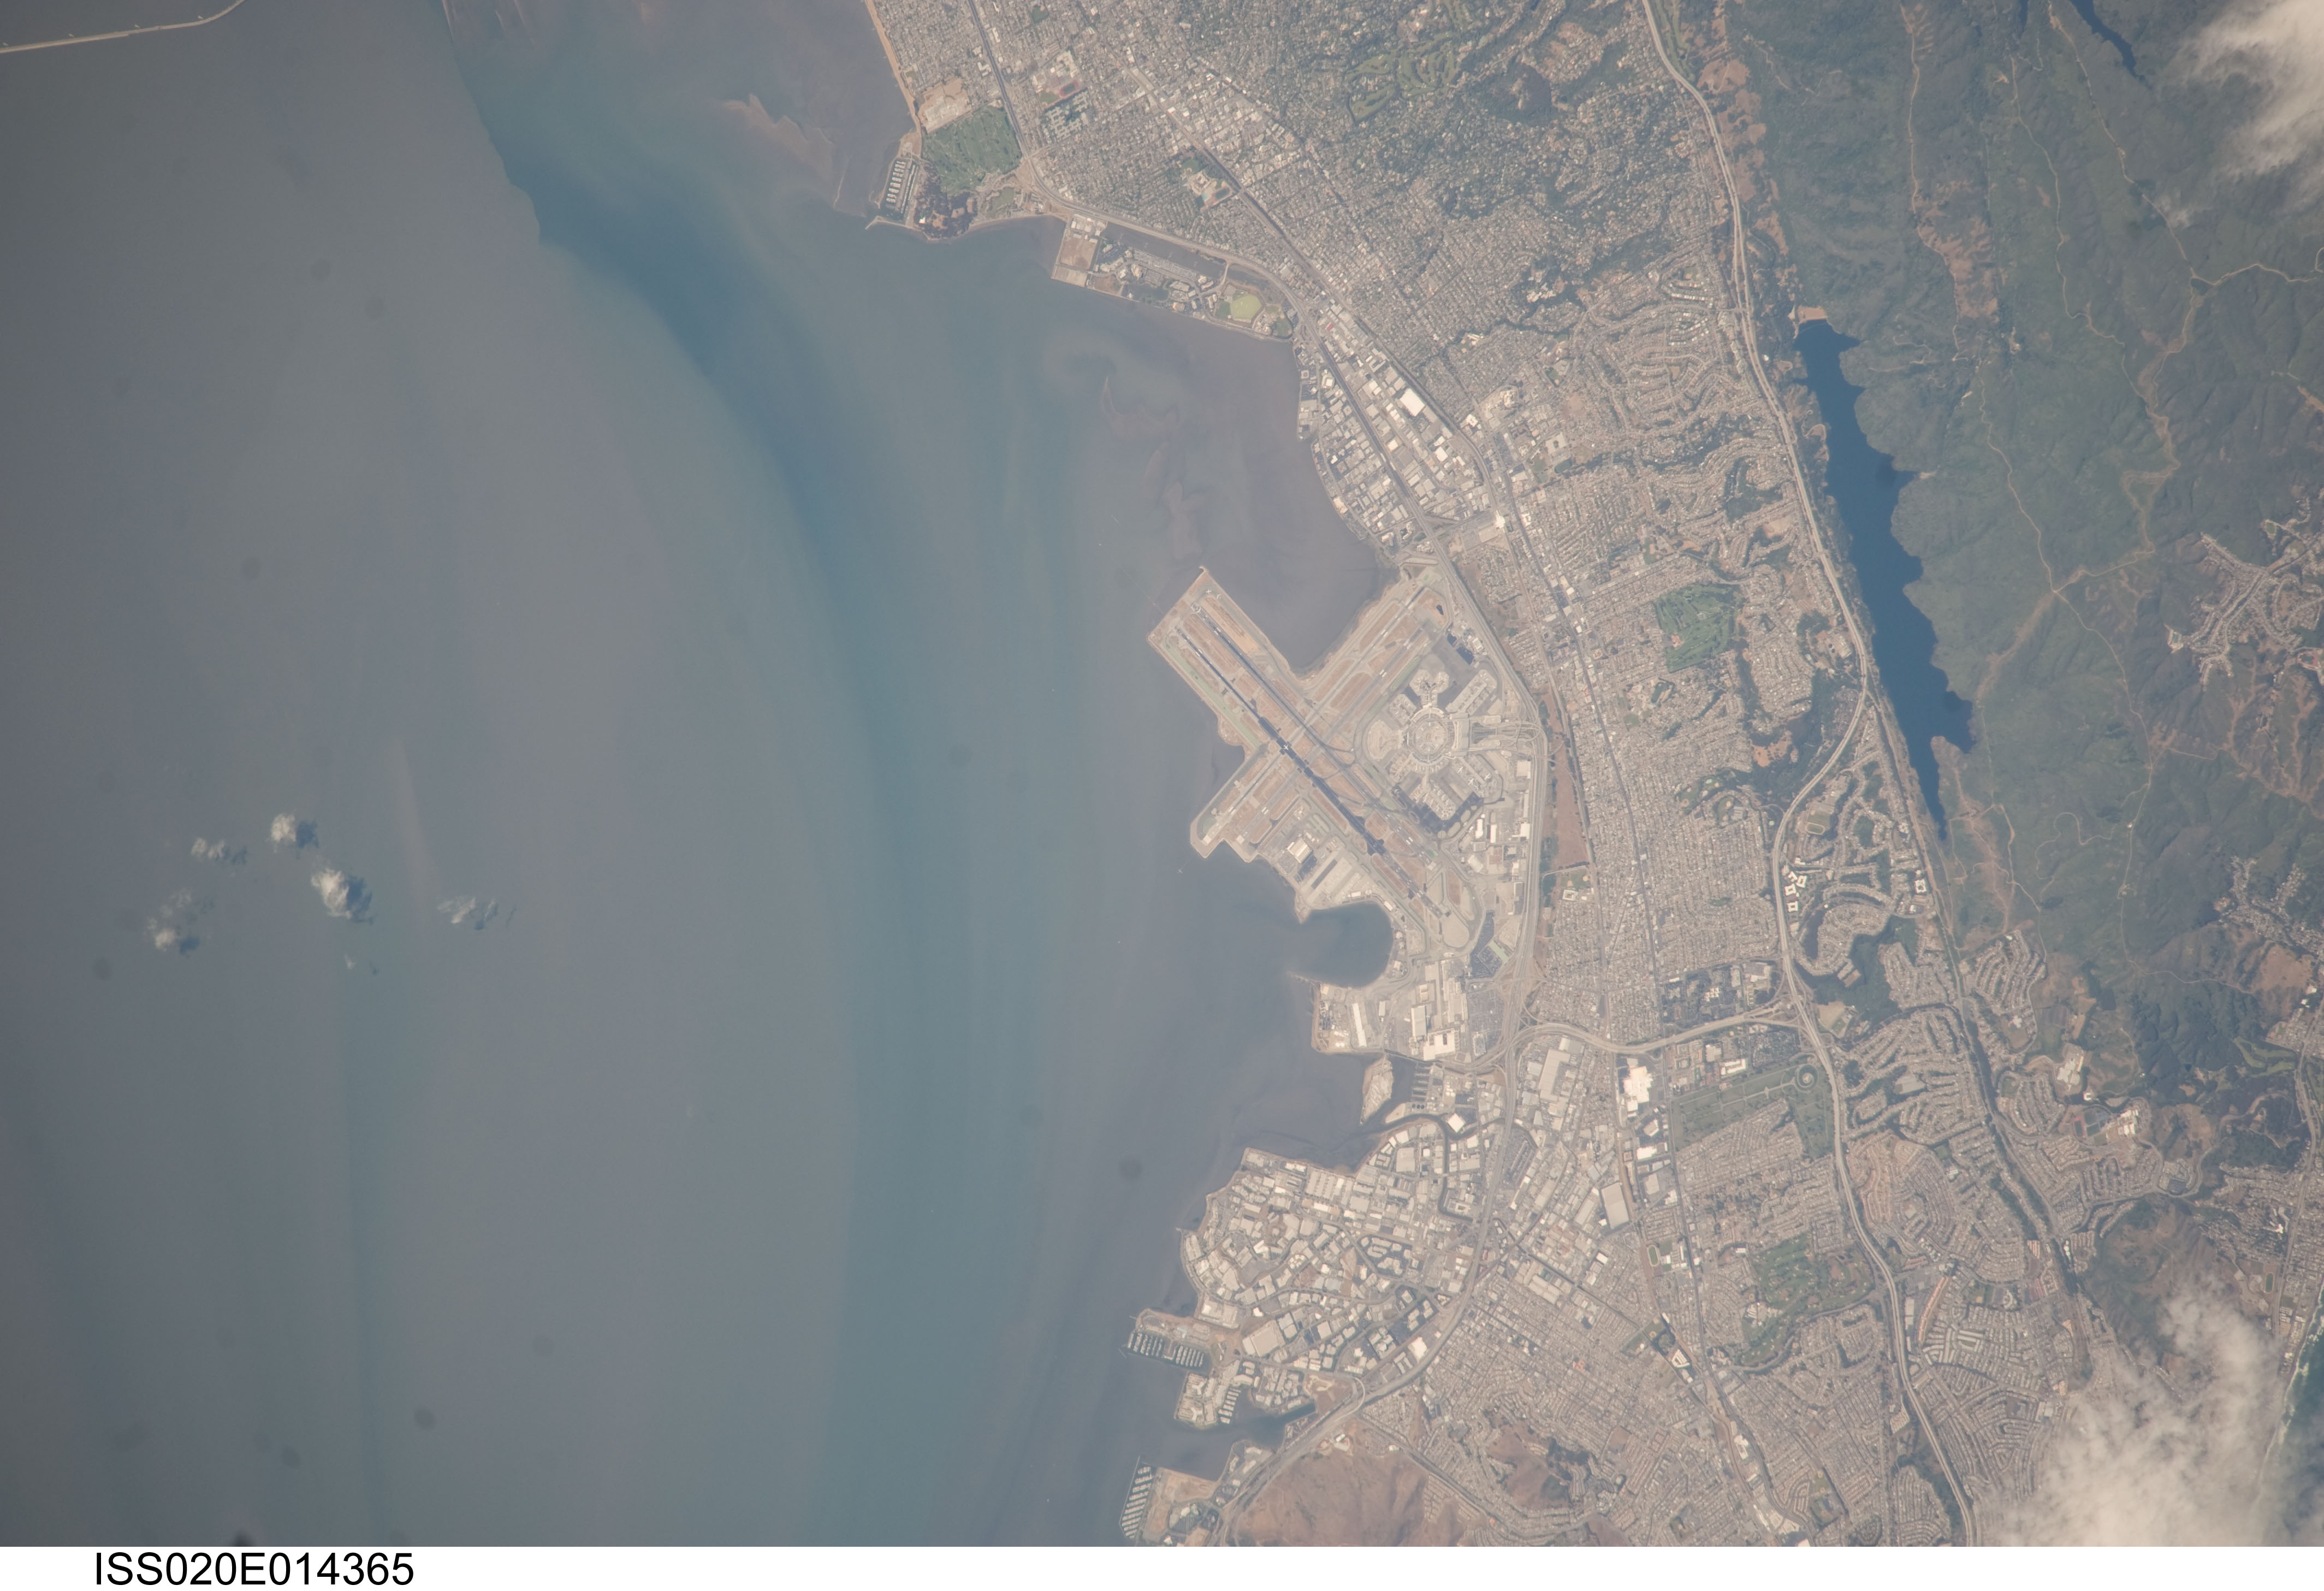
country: USA-CALIFORNIA
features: SAN FRANCISCO AIRPORT, BAY, SAN BRUNO, RES., HILLS
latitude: 37.6
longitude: -122.3
